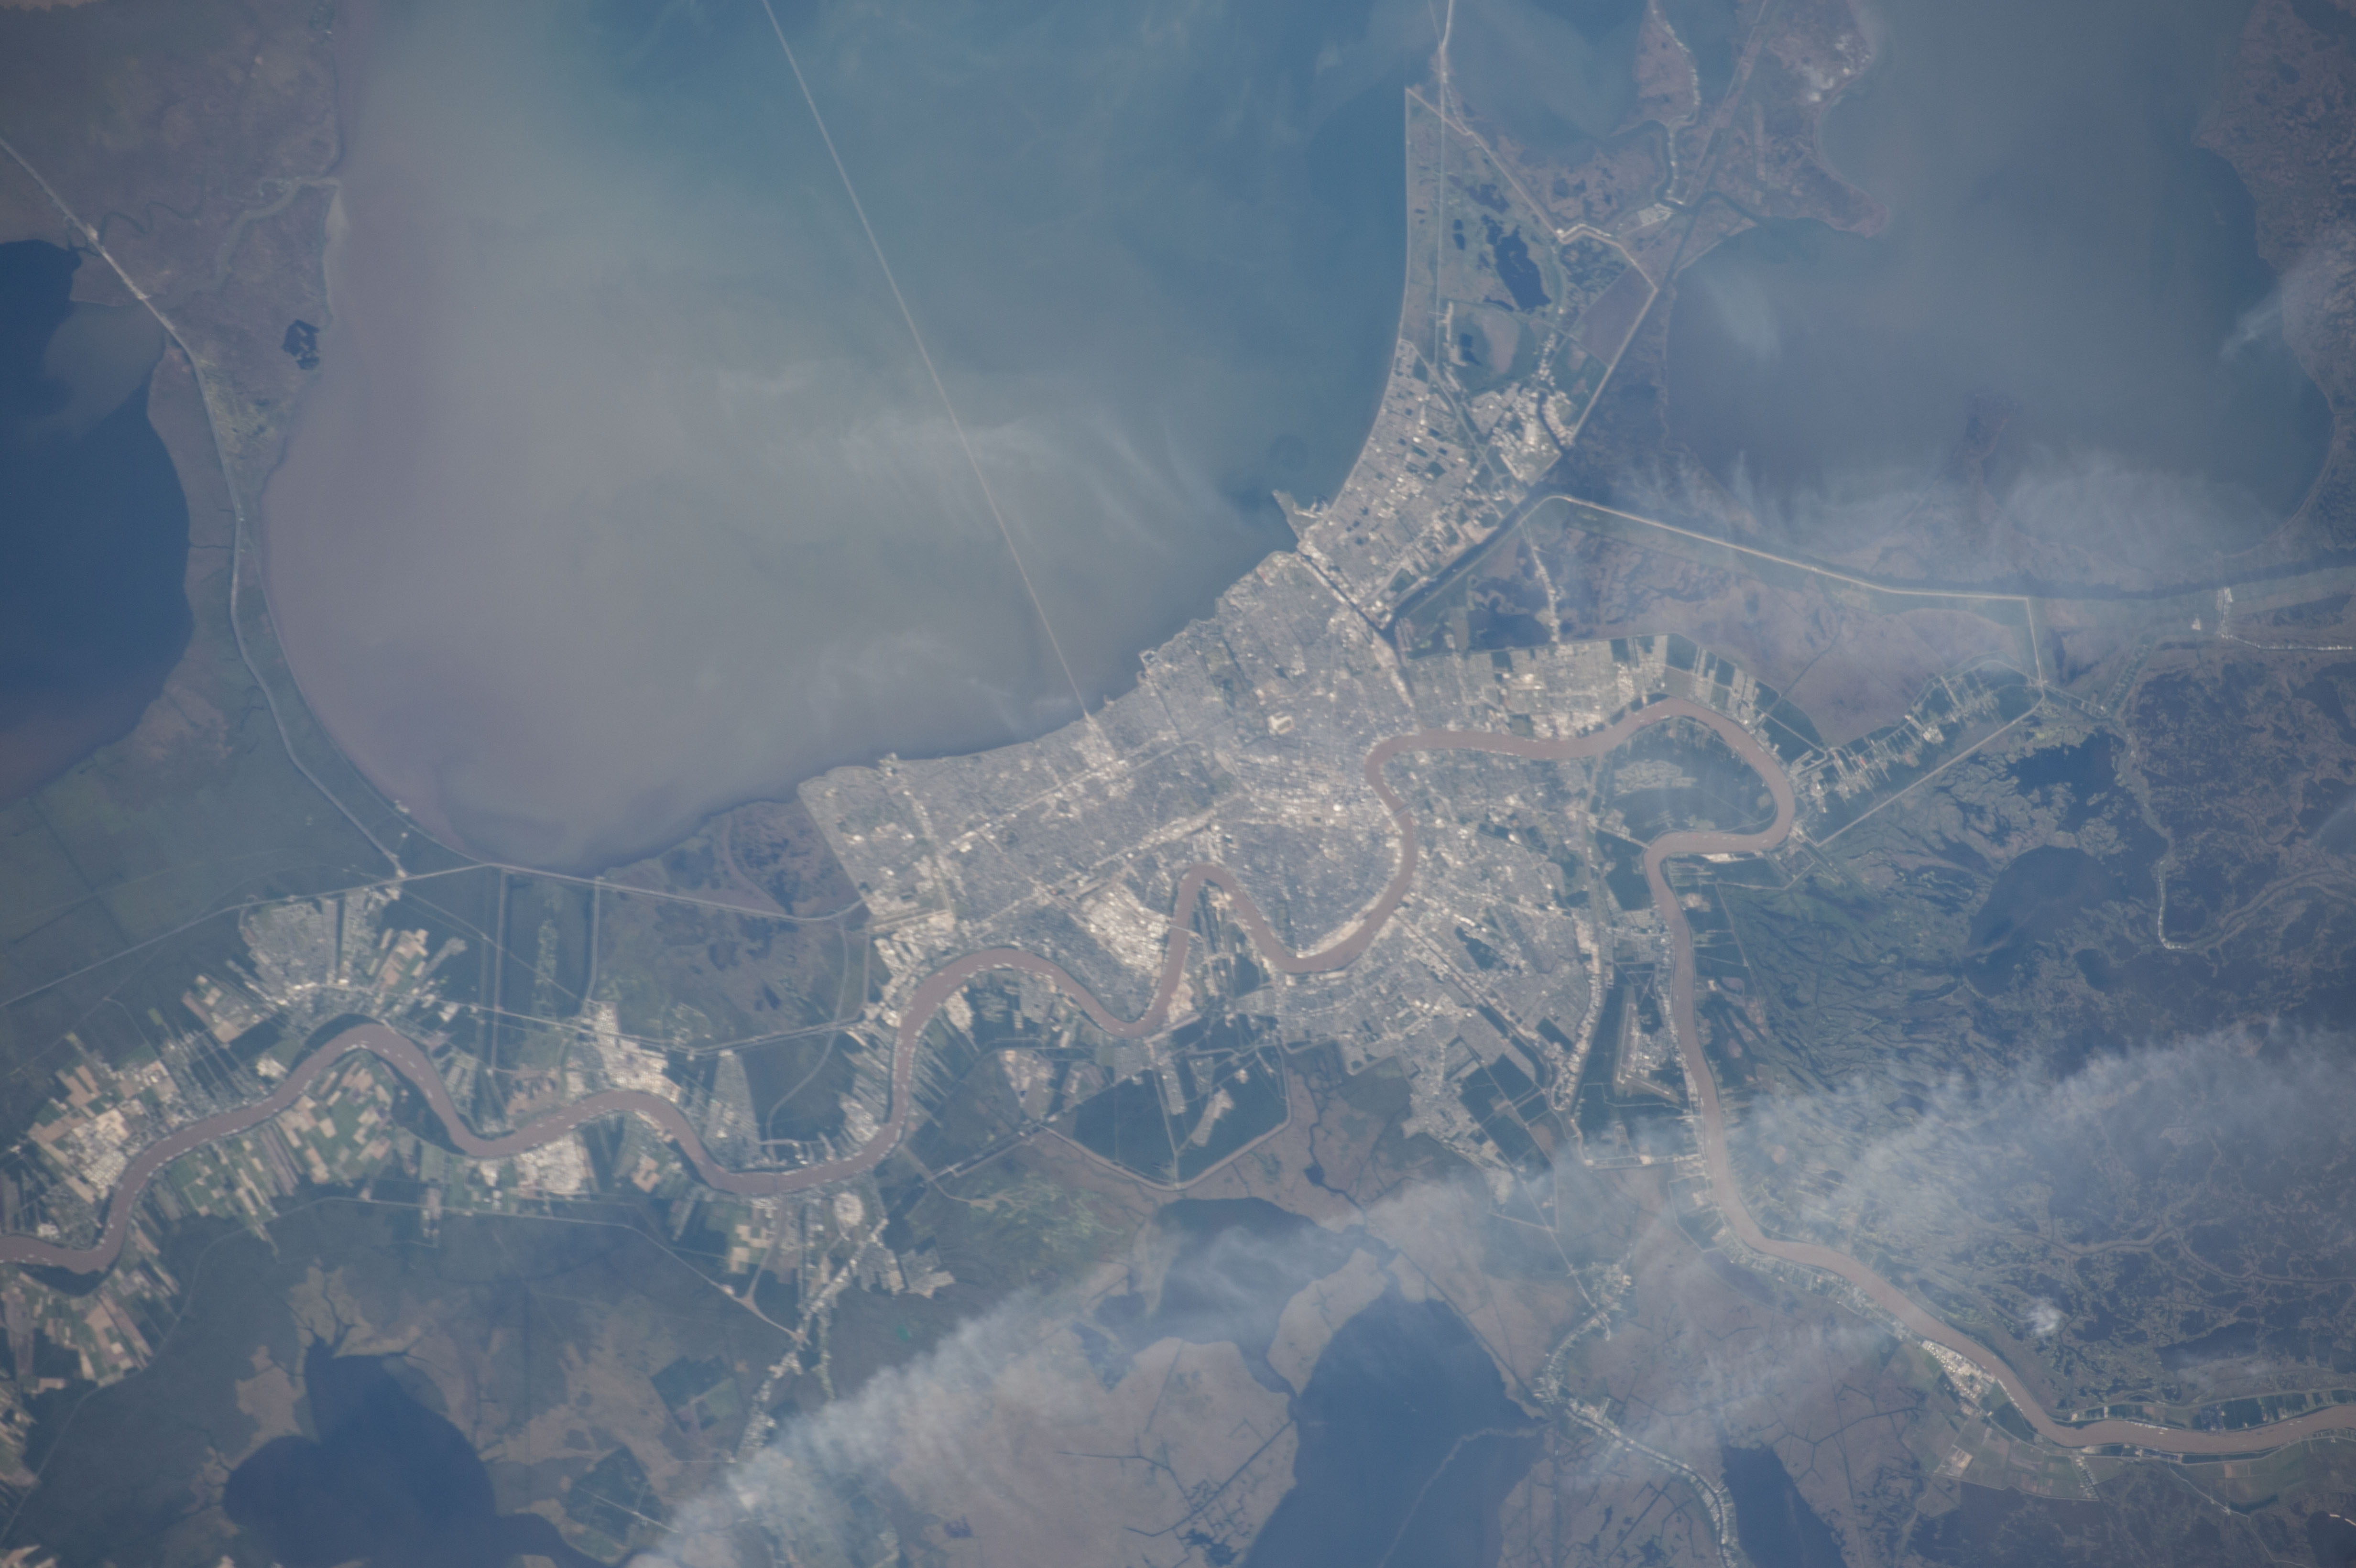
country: USA-LOUISIANA
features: MISSISSIPPI R., L. PONTCHARTRAIN, NEW ORLEANS, AGR.
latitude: 30.0
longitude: -90.1
